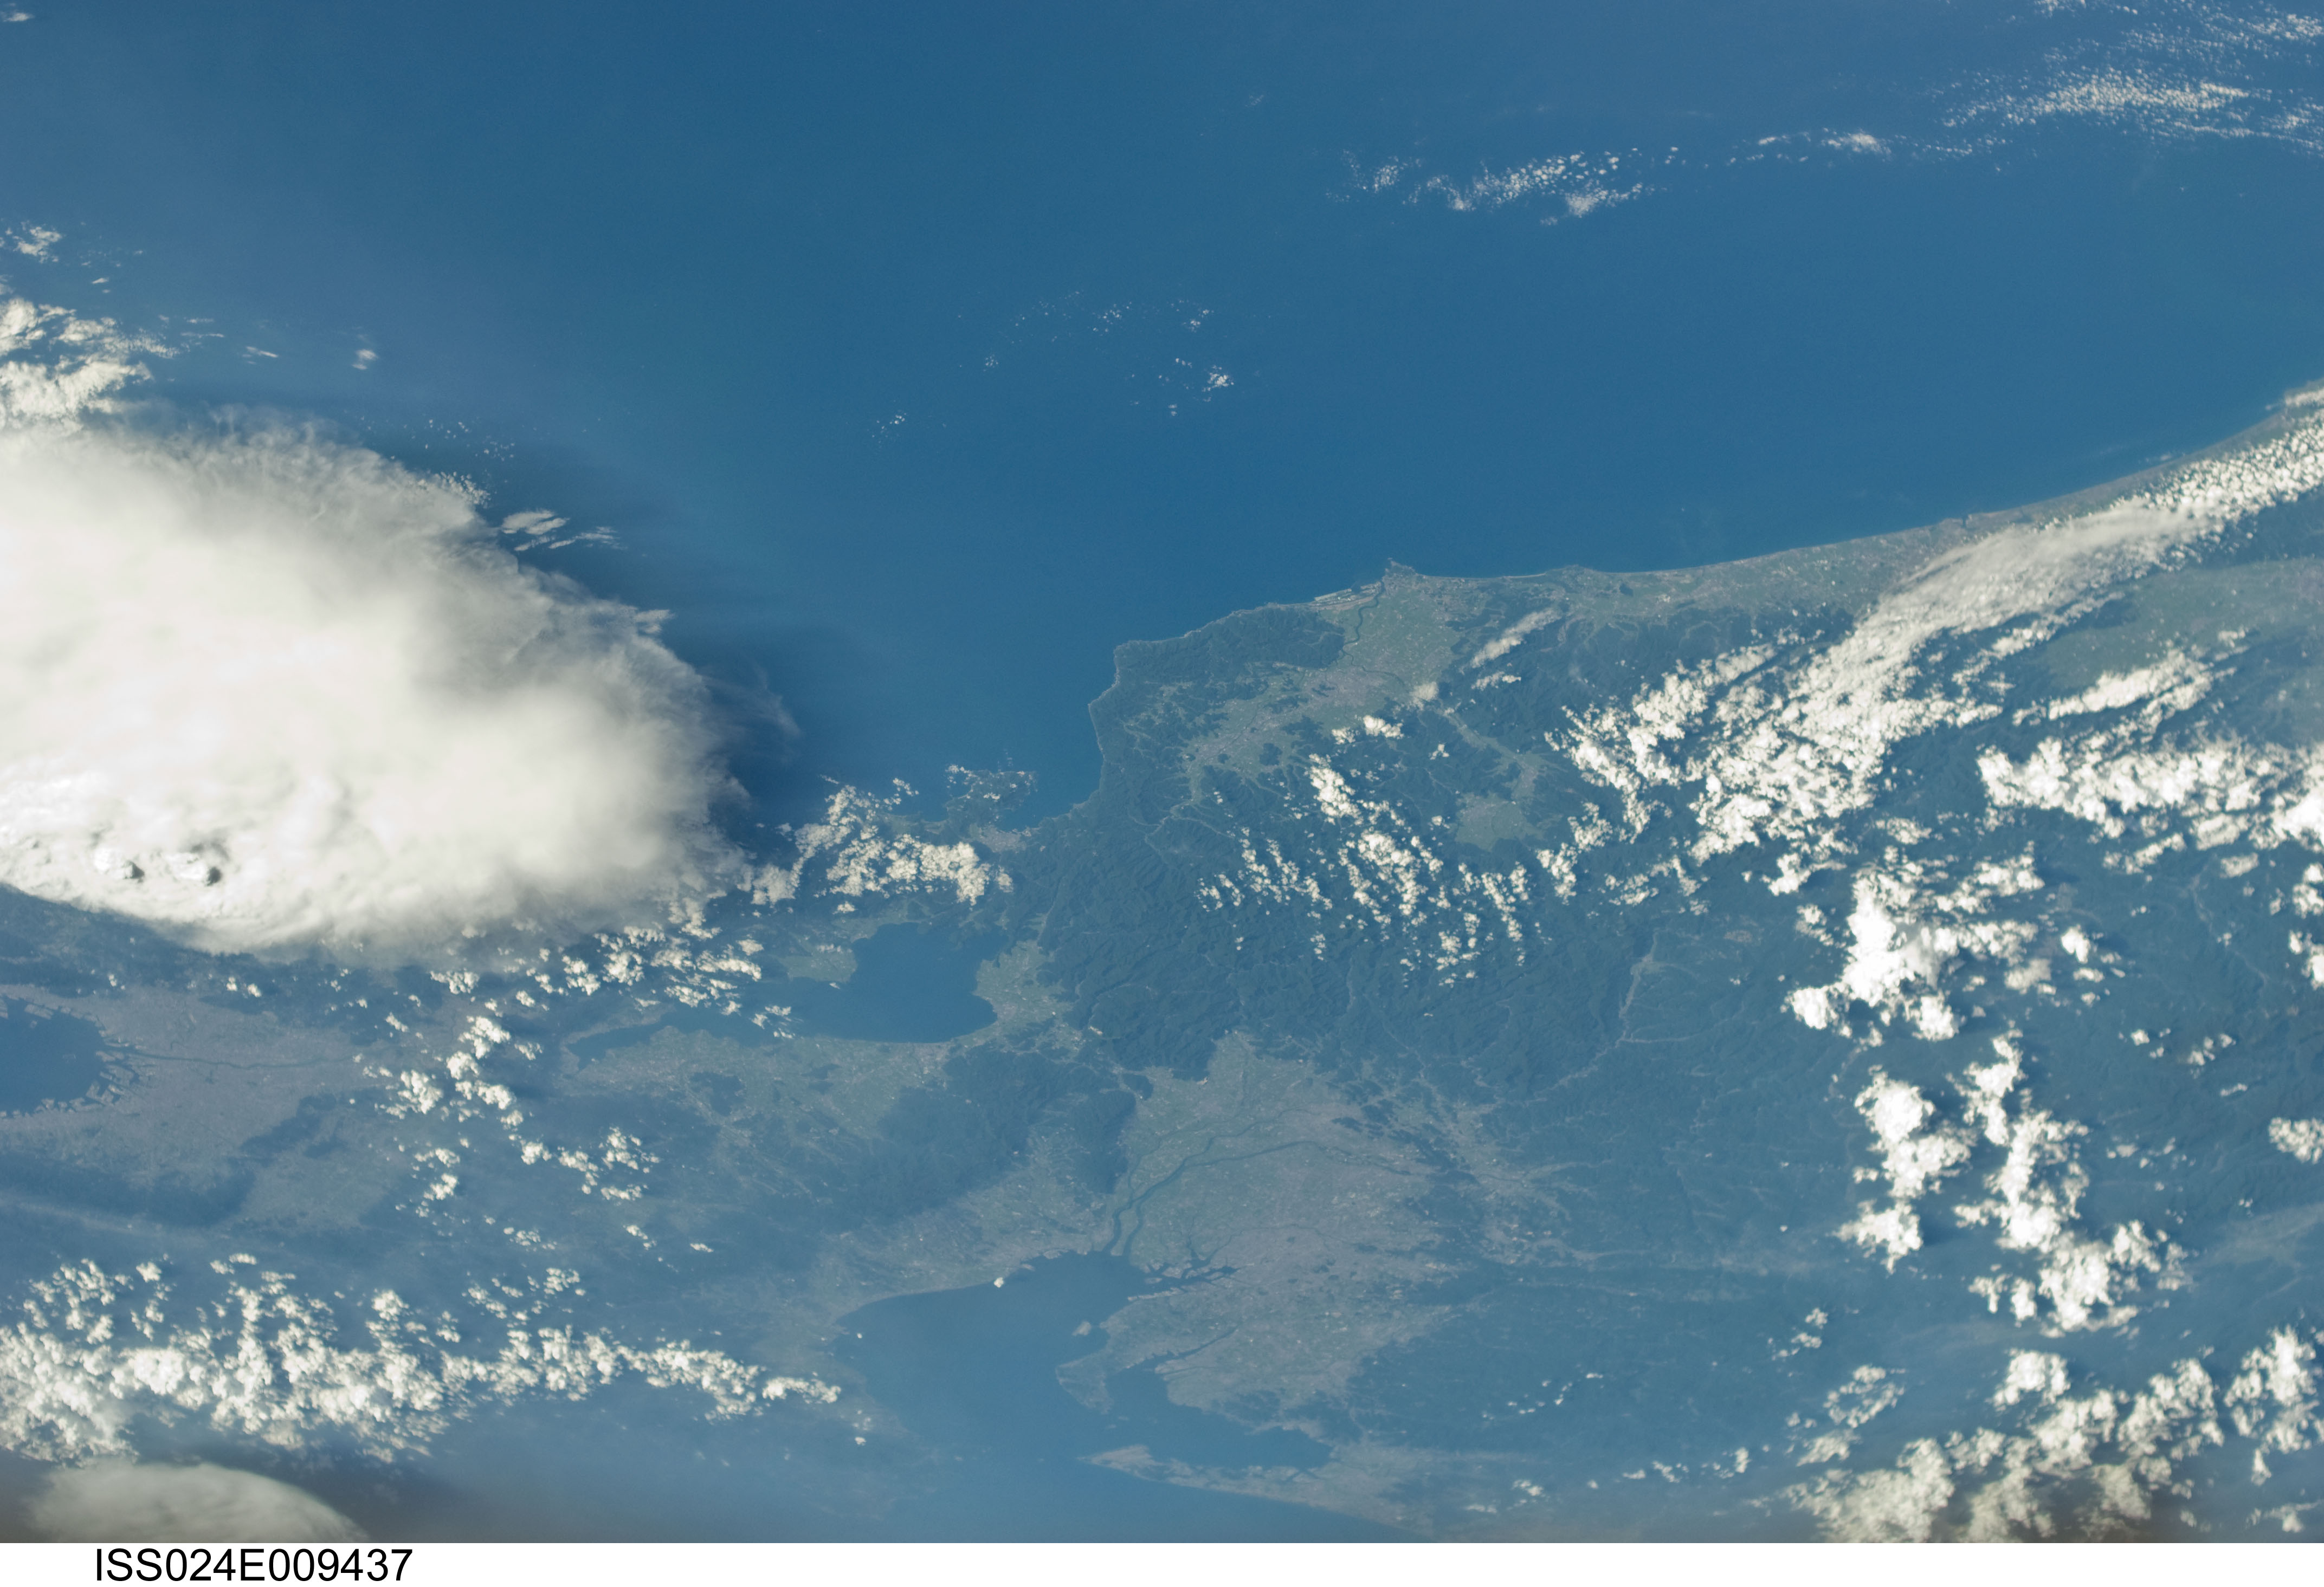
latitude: 36.0
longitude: 136.0
